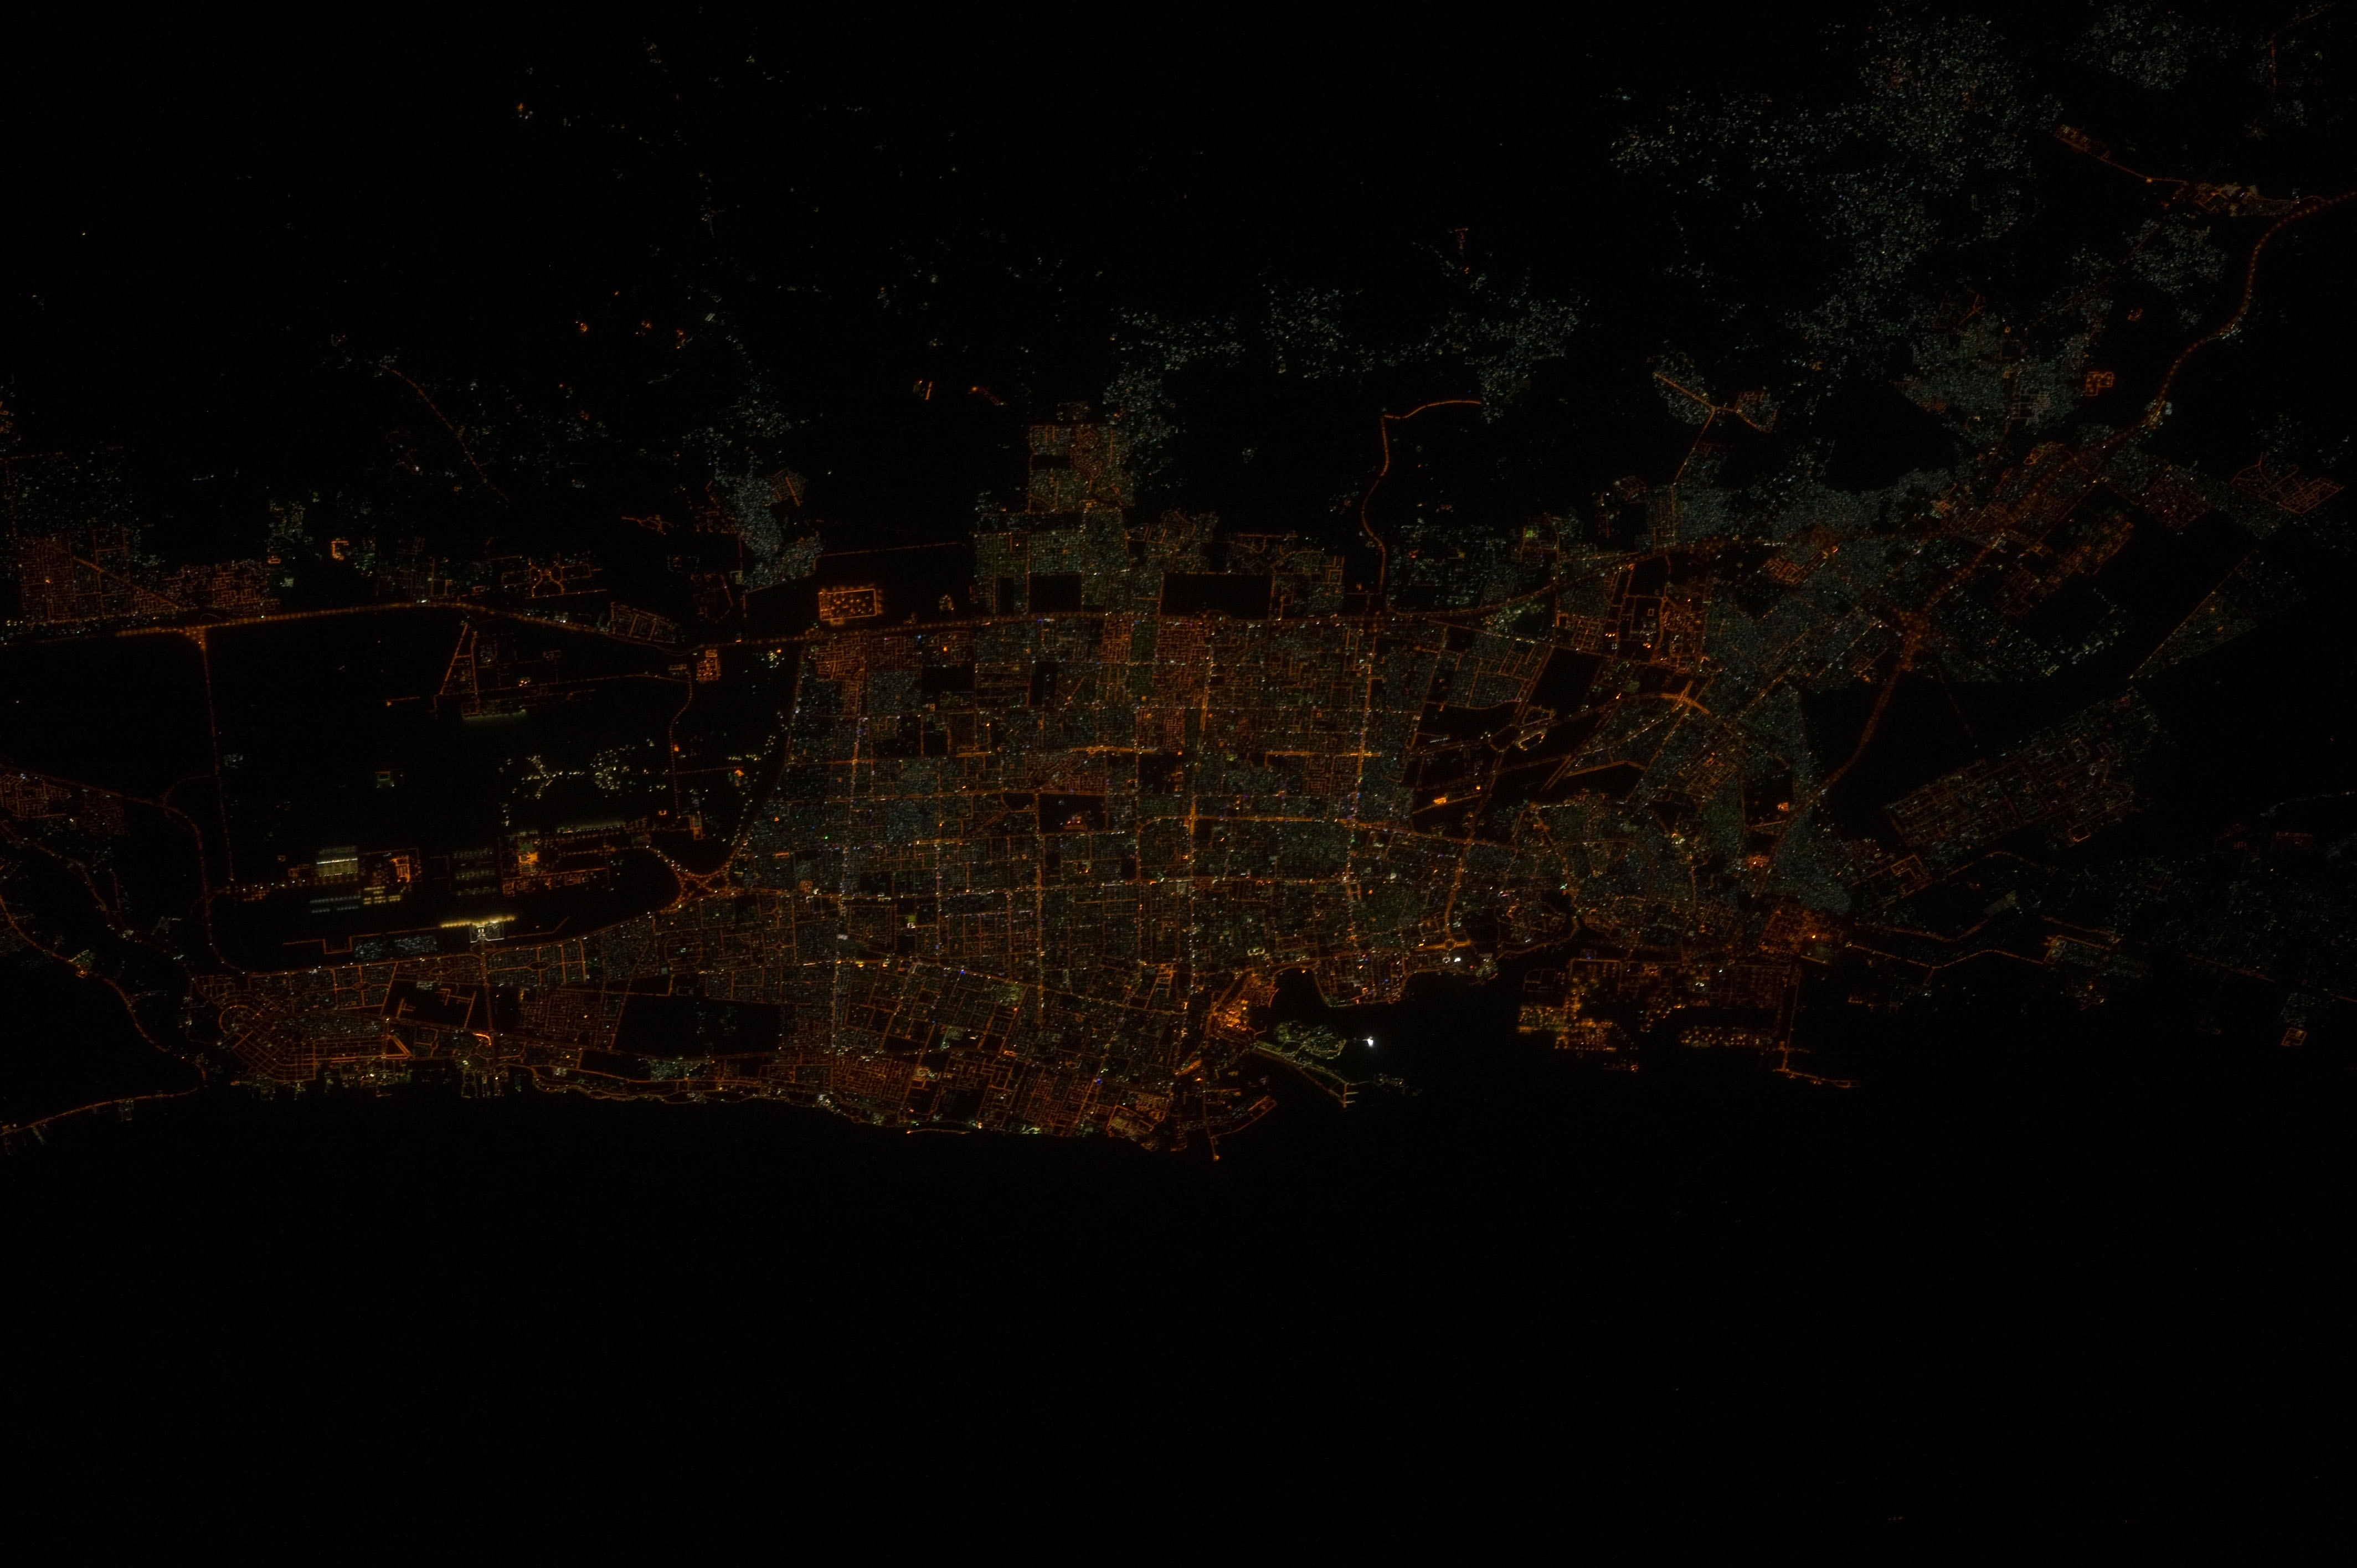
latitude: 21.5
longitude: 39.1
